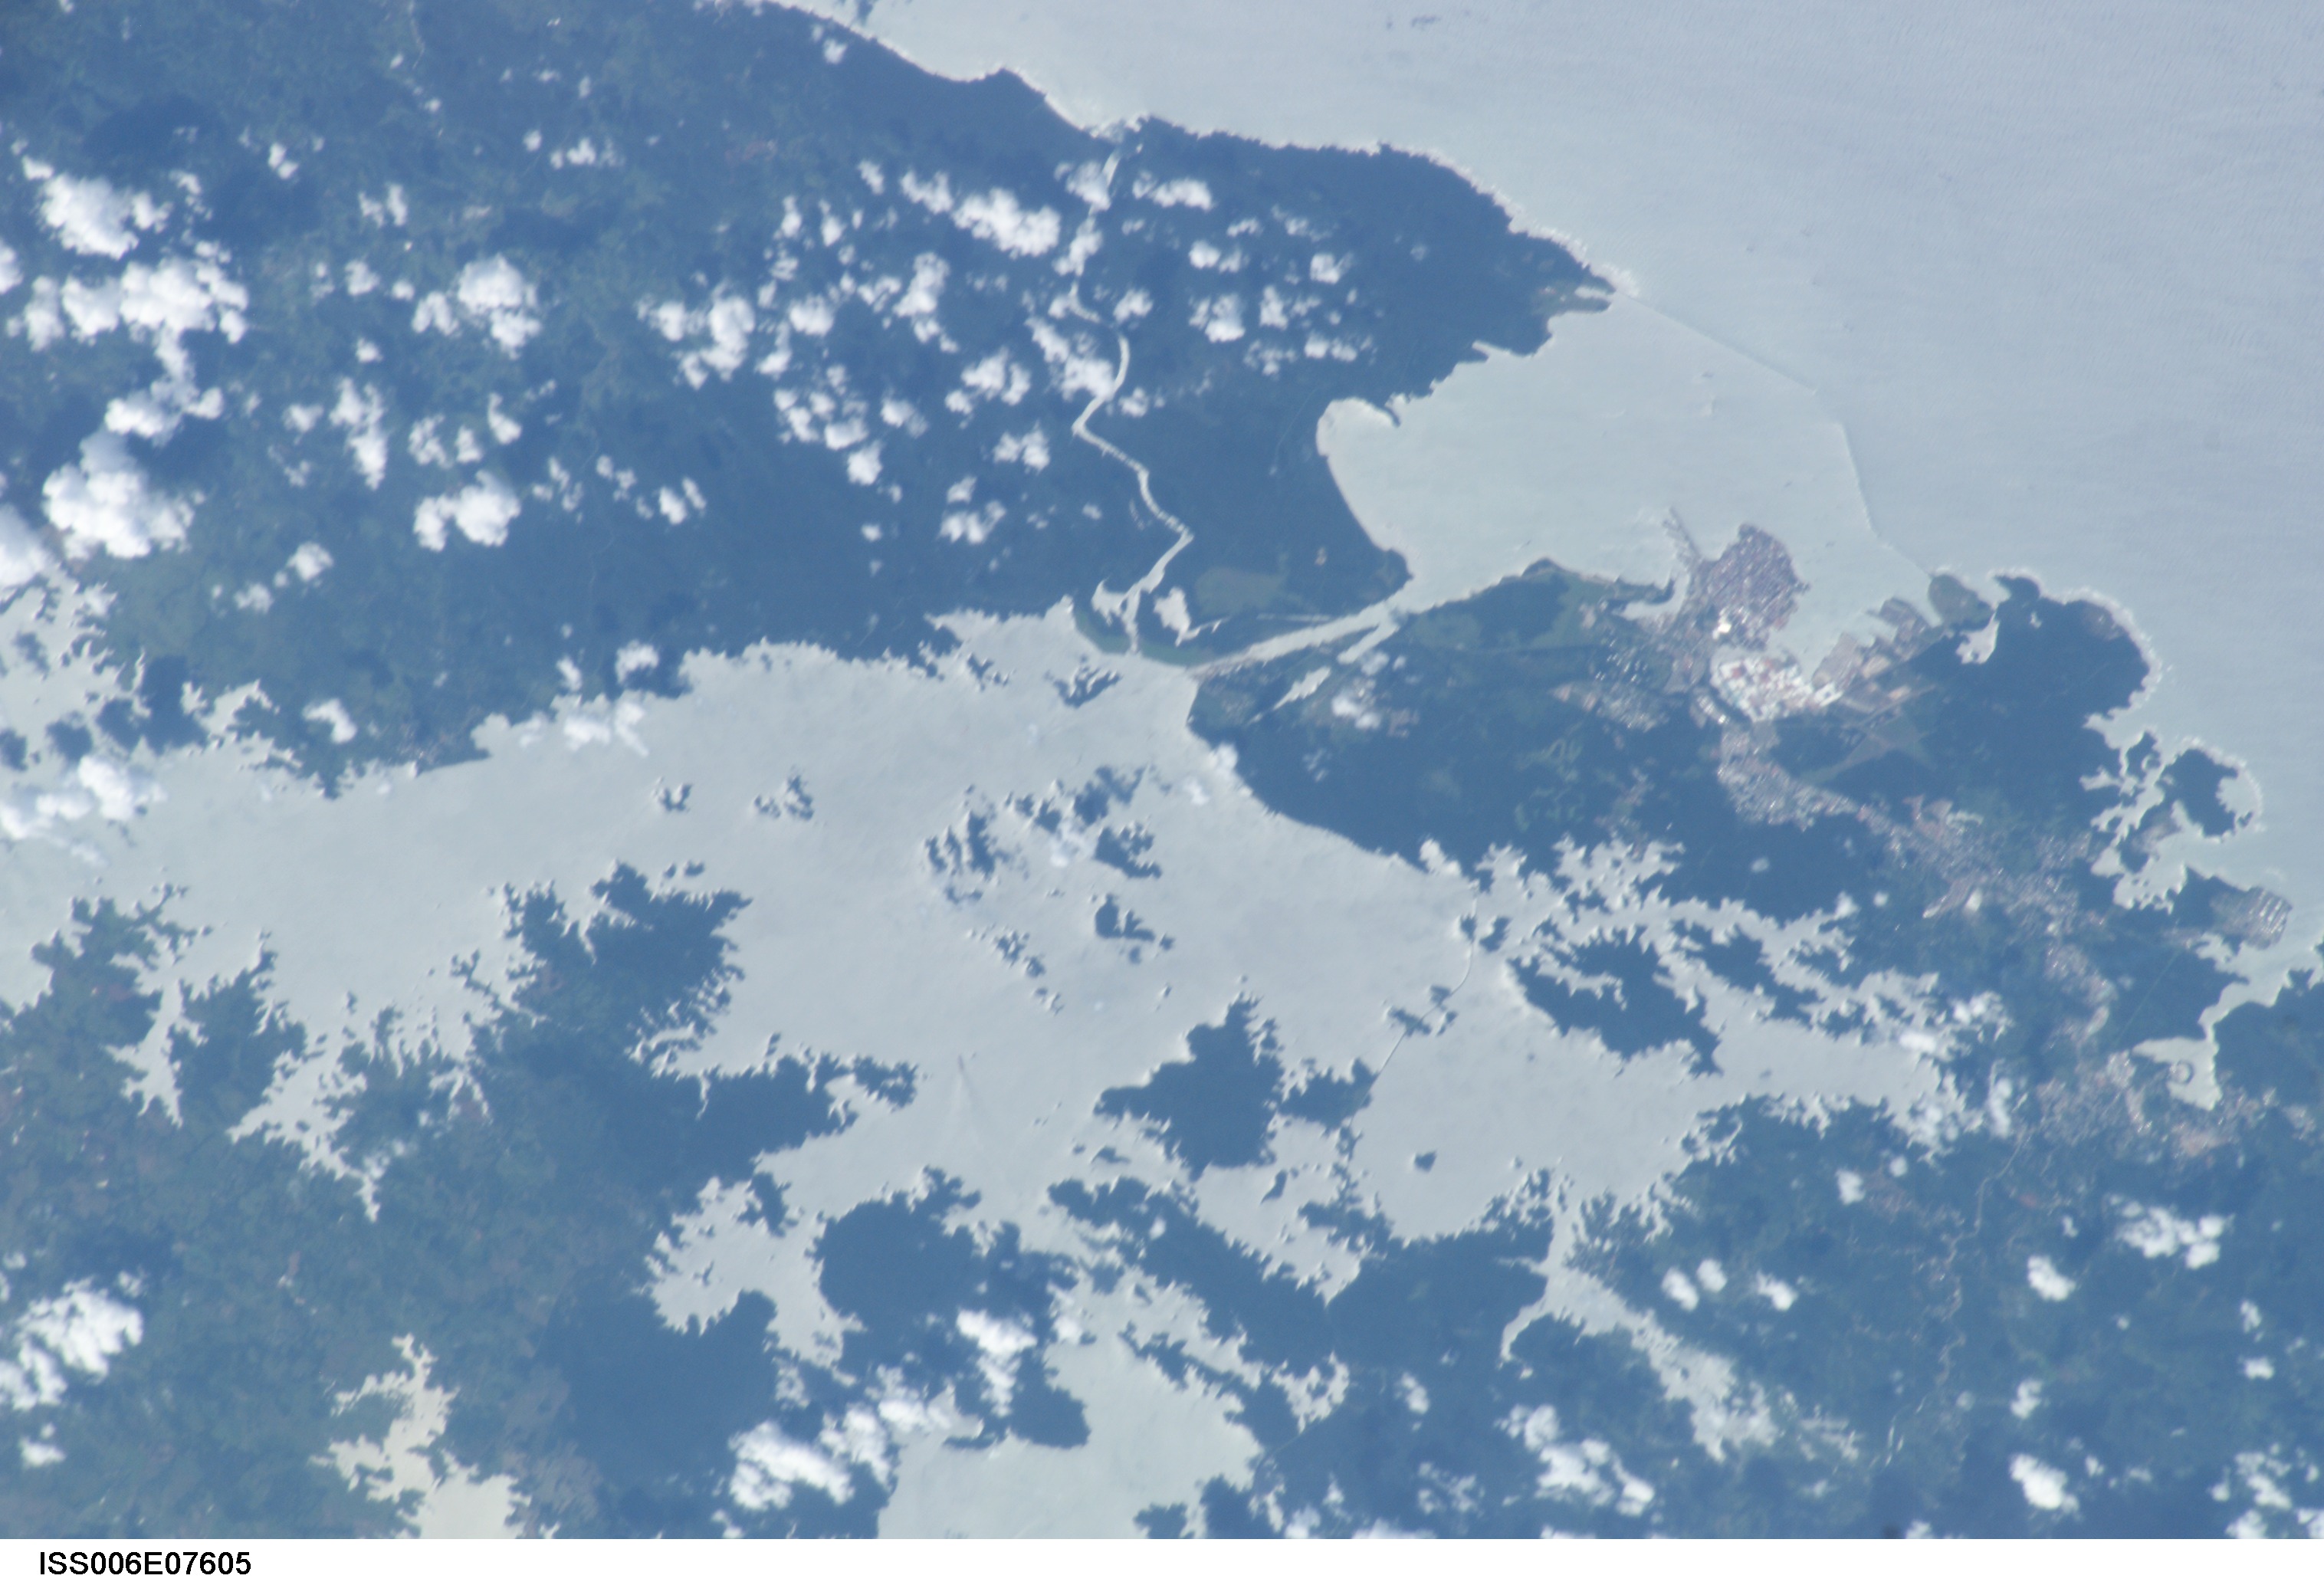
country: PANAMA
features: COLON, PANAMA CANAL, EAST END
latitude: 9.5
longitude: -80.0
